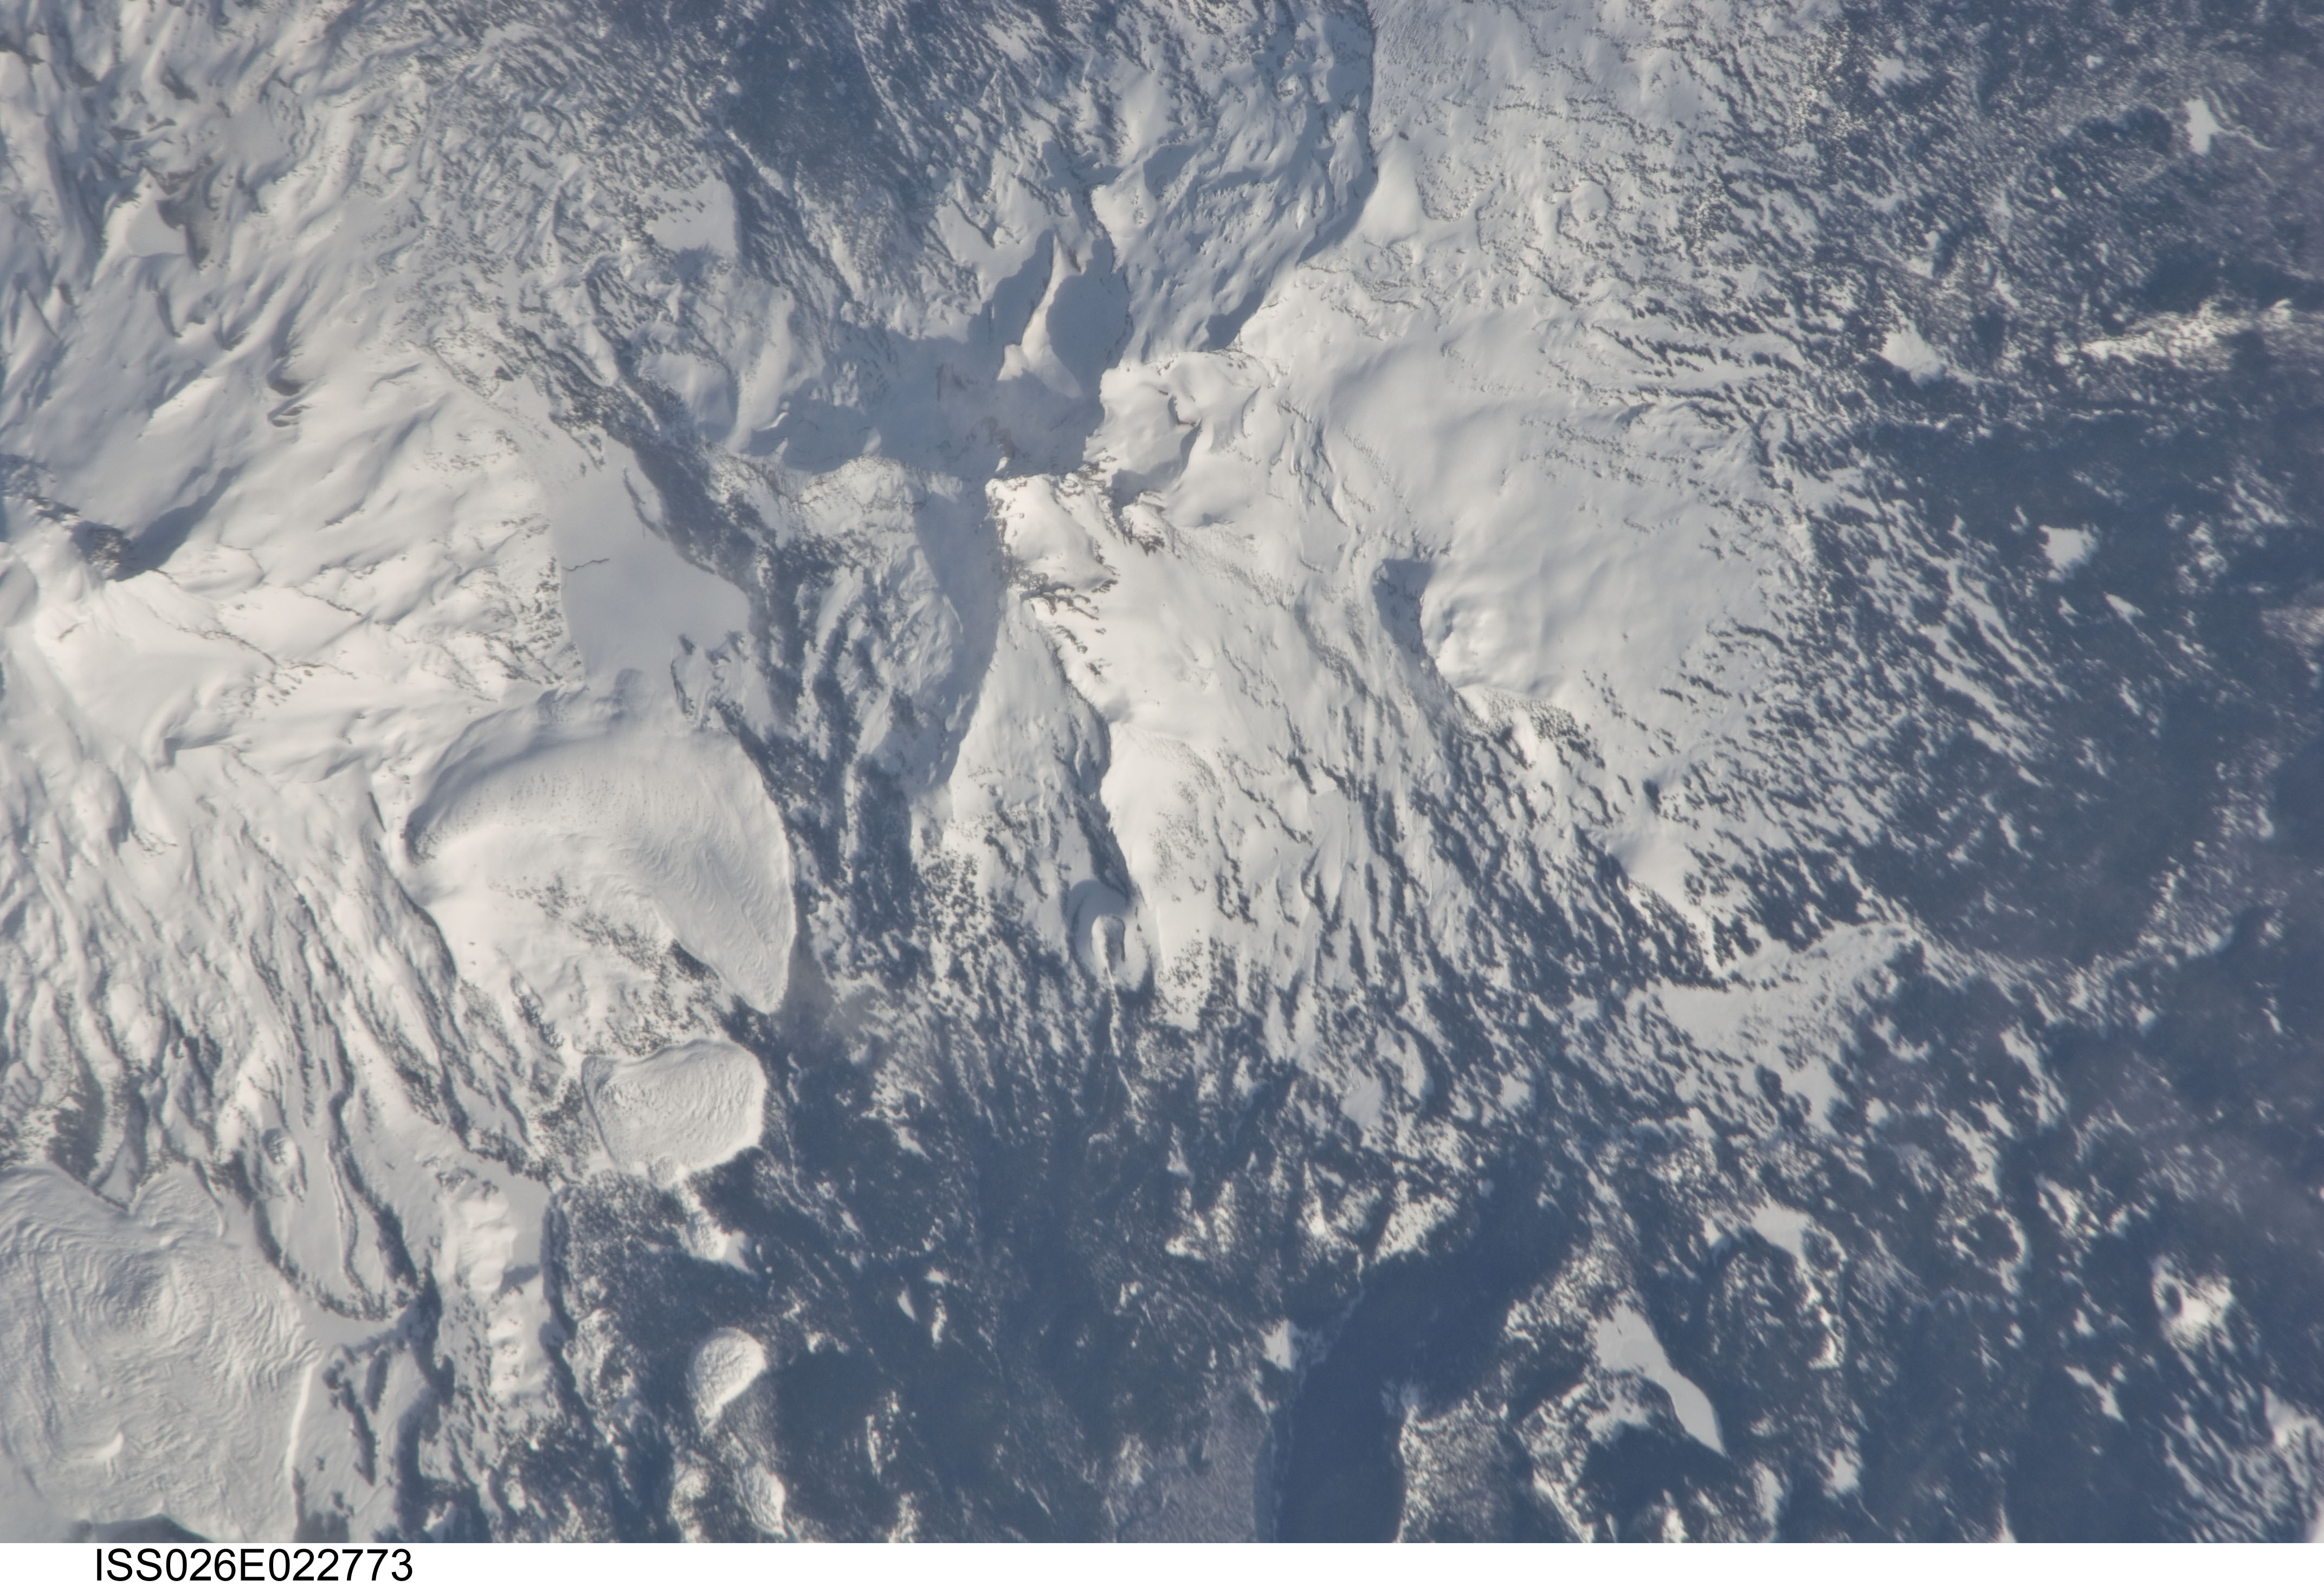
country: USA-OREGON
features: SOUTH SISTER, BROKEN TOP, SNOW, LAVA, GL.
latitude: 44.1
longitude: -121.7
